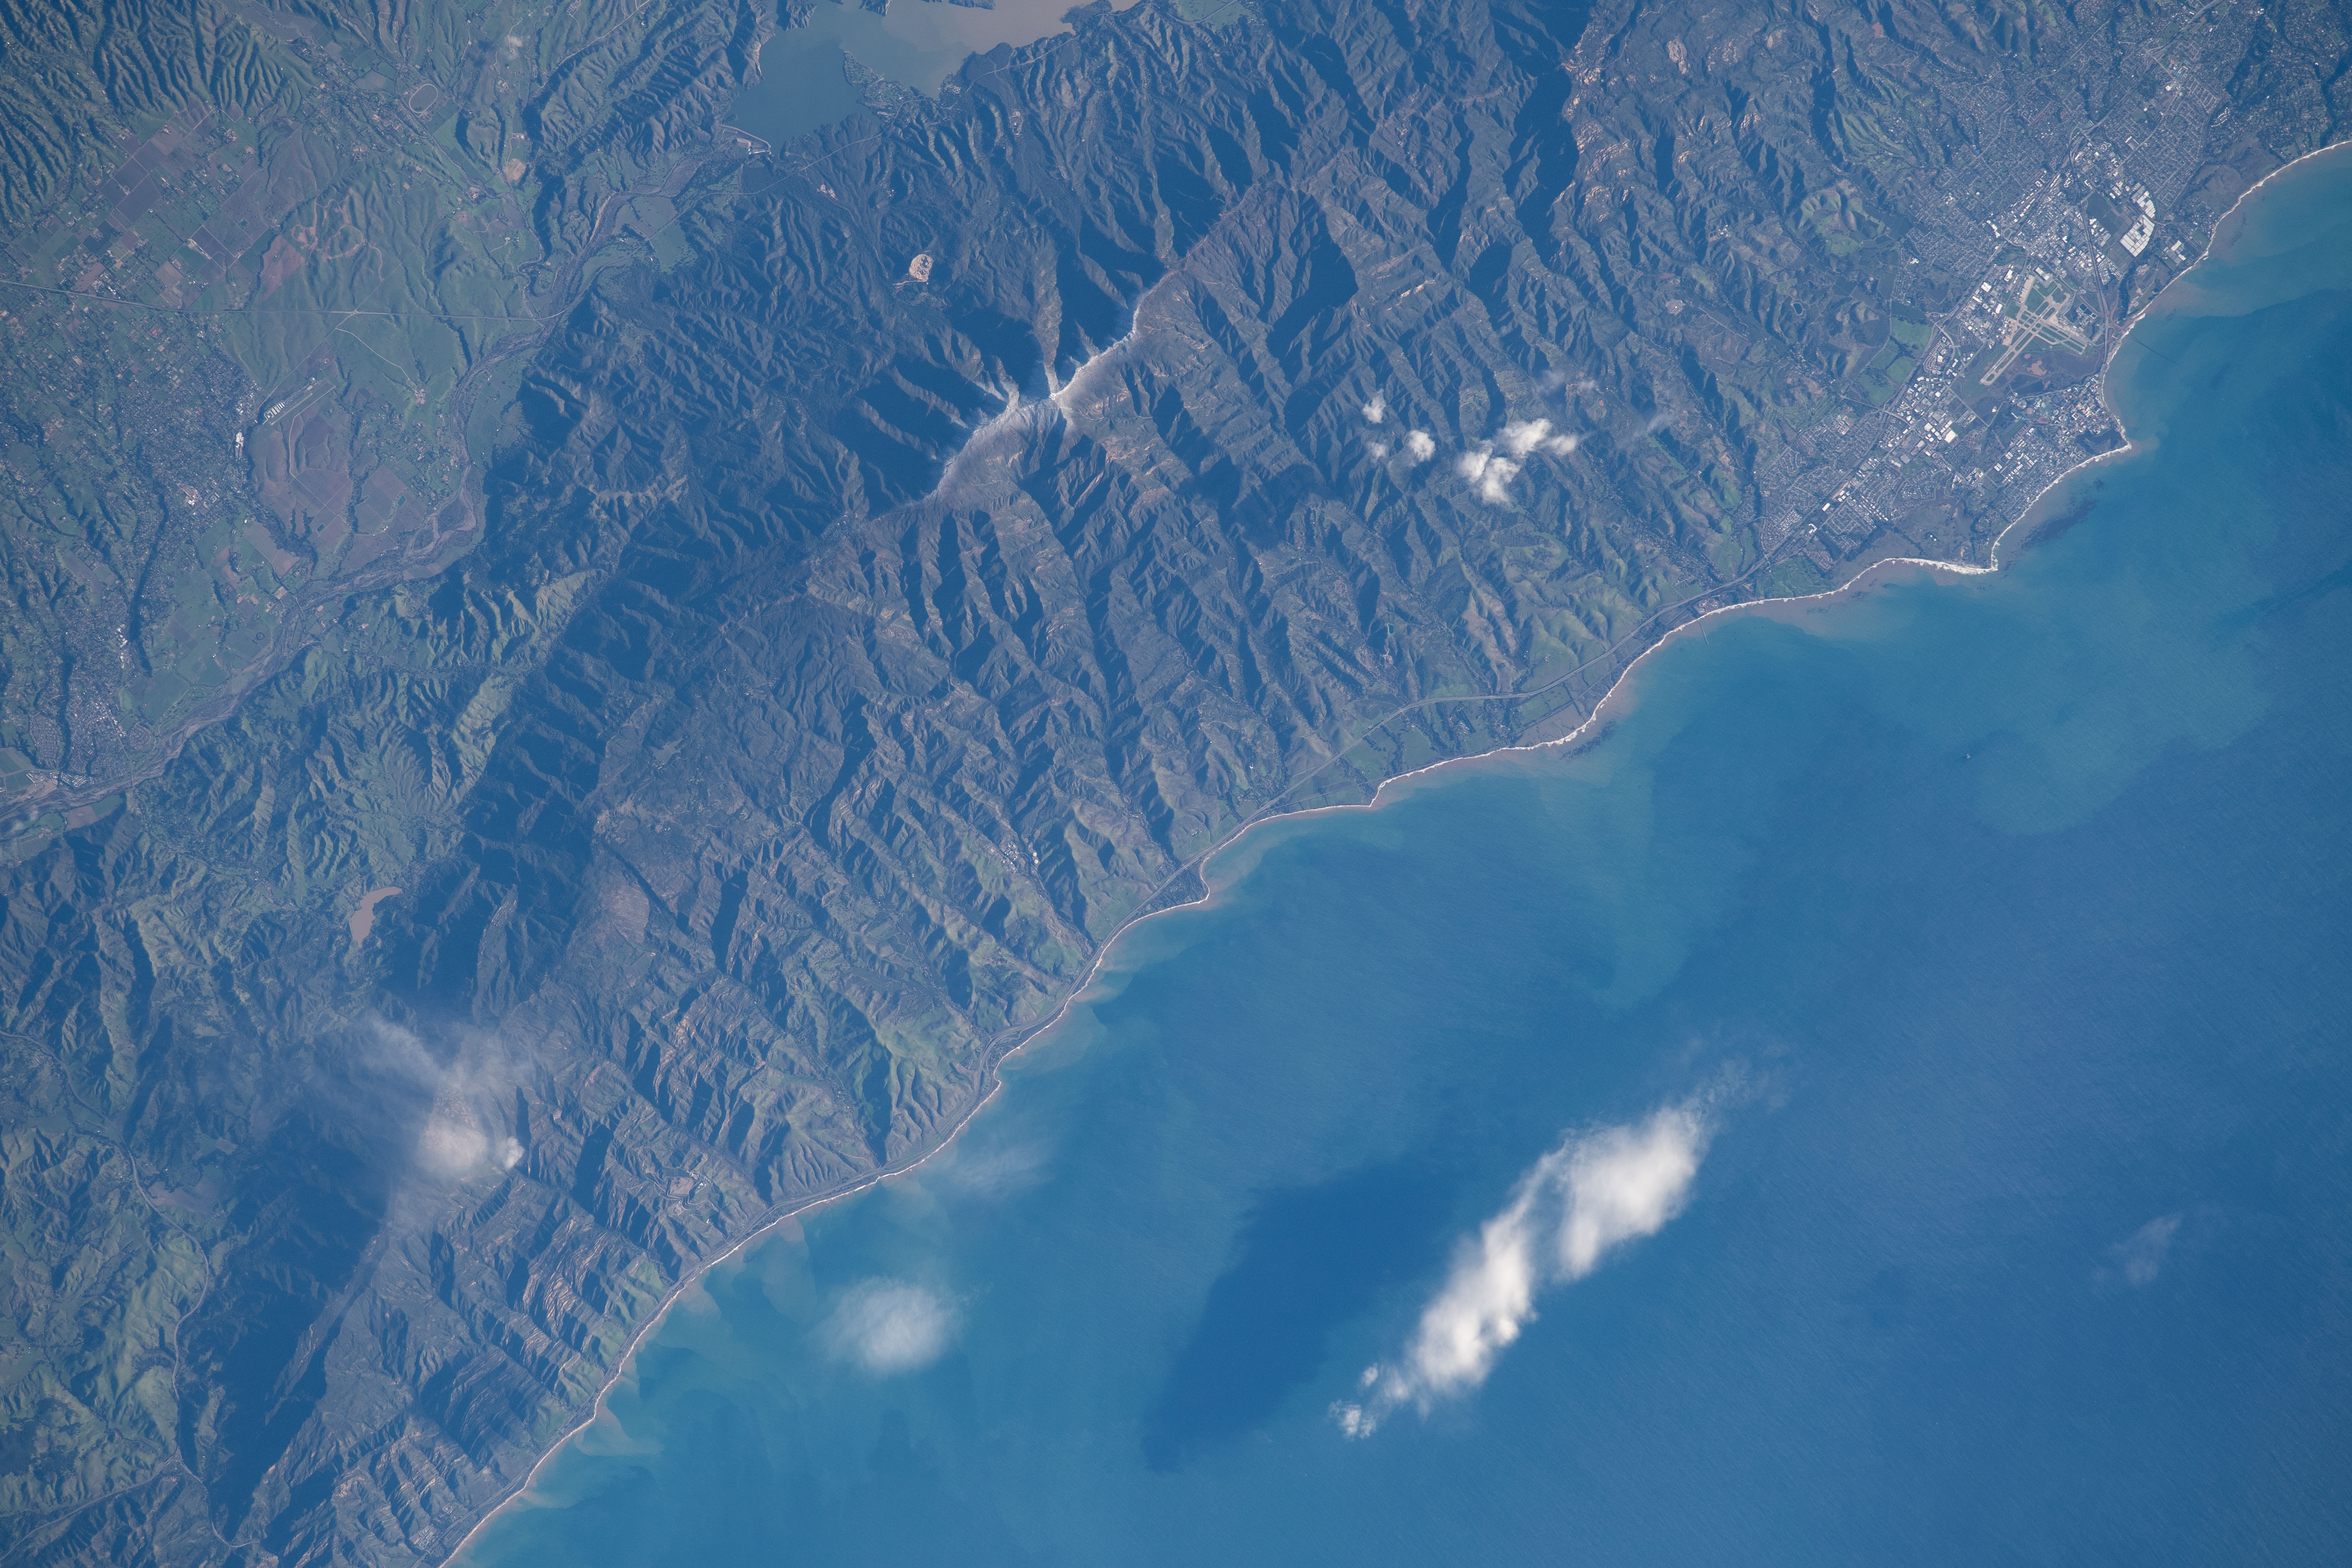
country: USA-CALIFORNIA
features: FLOODING, LAKE CACHUMA, NORTH PACIFIC OCEAN, COAST, PLUME, SANTA YNEZ MOUNTAINS, ISLA VISTA
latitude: 34.5
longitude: -120.0
